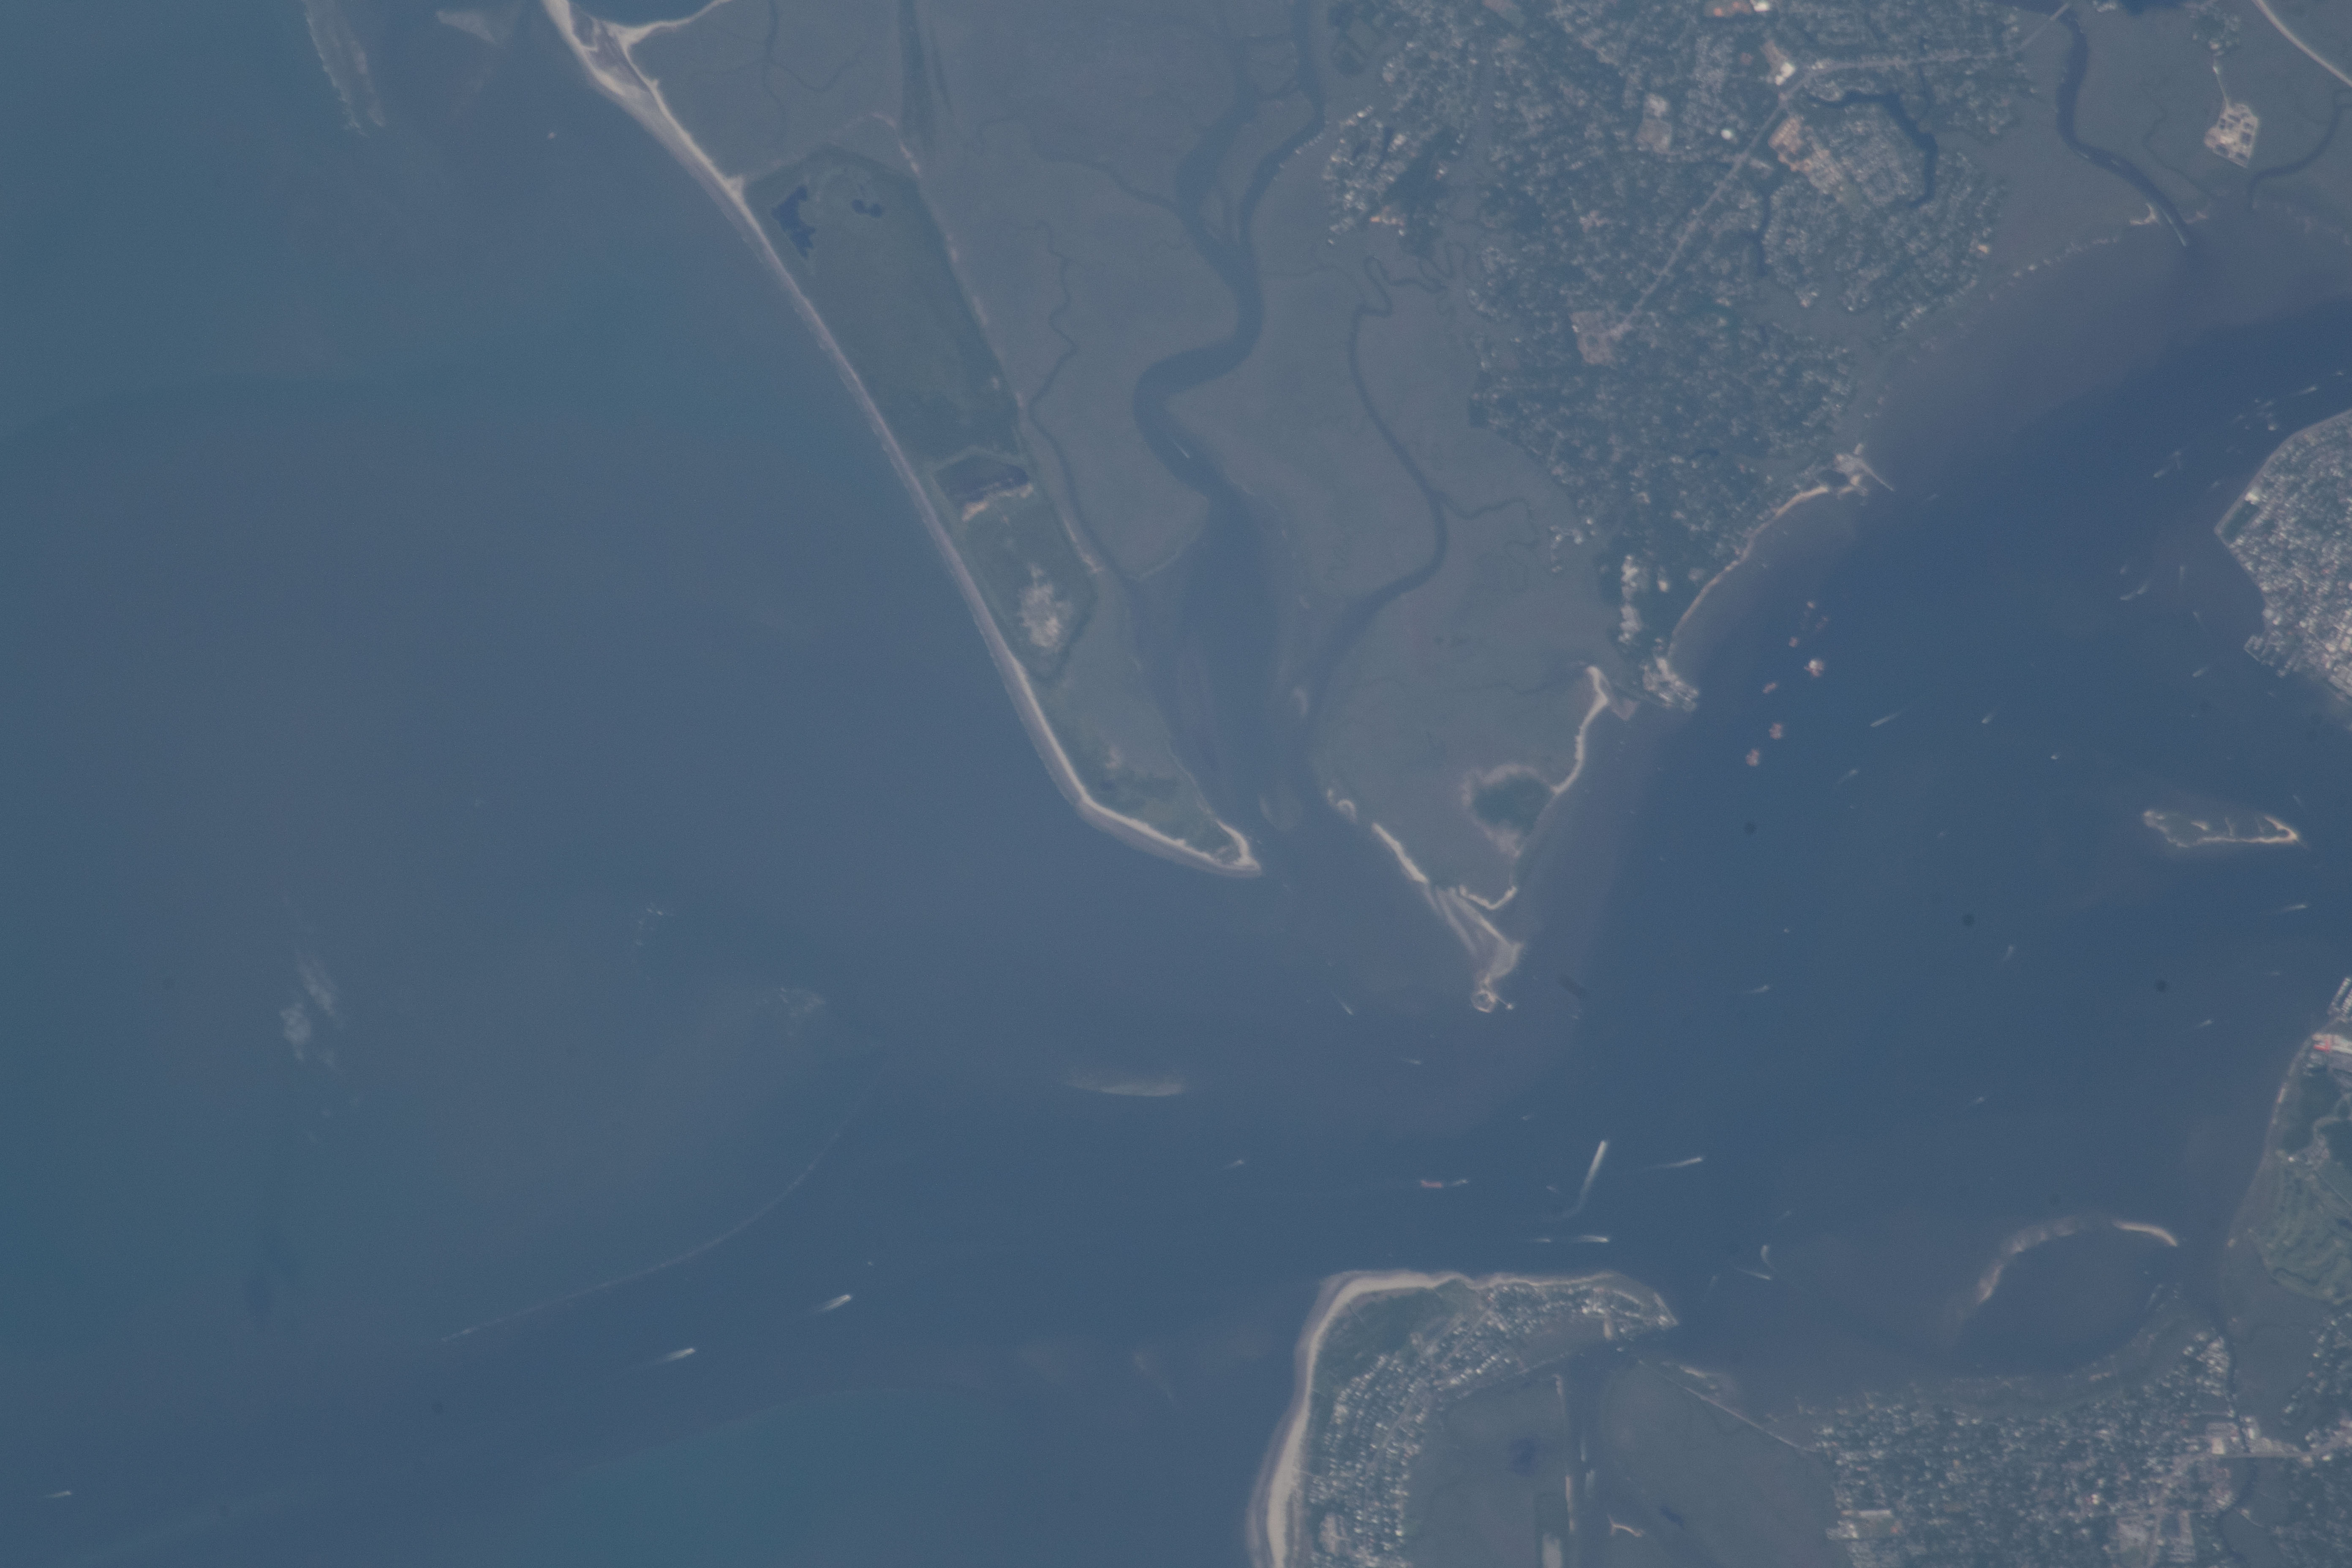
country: USA-SOUTH CAROLINA
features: MORRIS ISLAND, BLACK ISLAND, SULLIVAN ISLAND, STILES POINT
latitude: 32.7
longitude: -79.9
